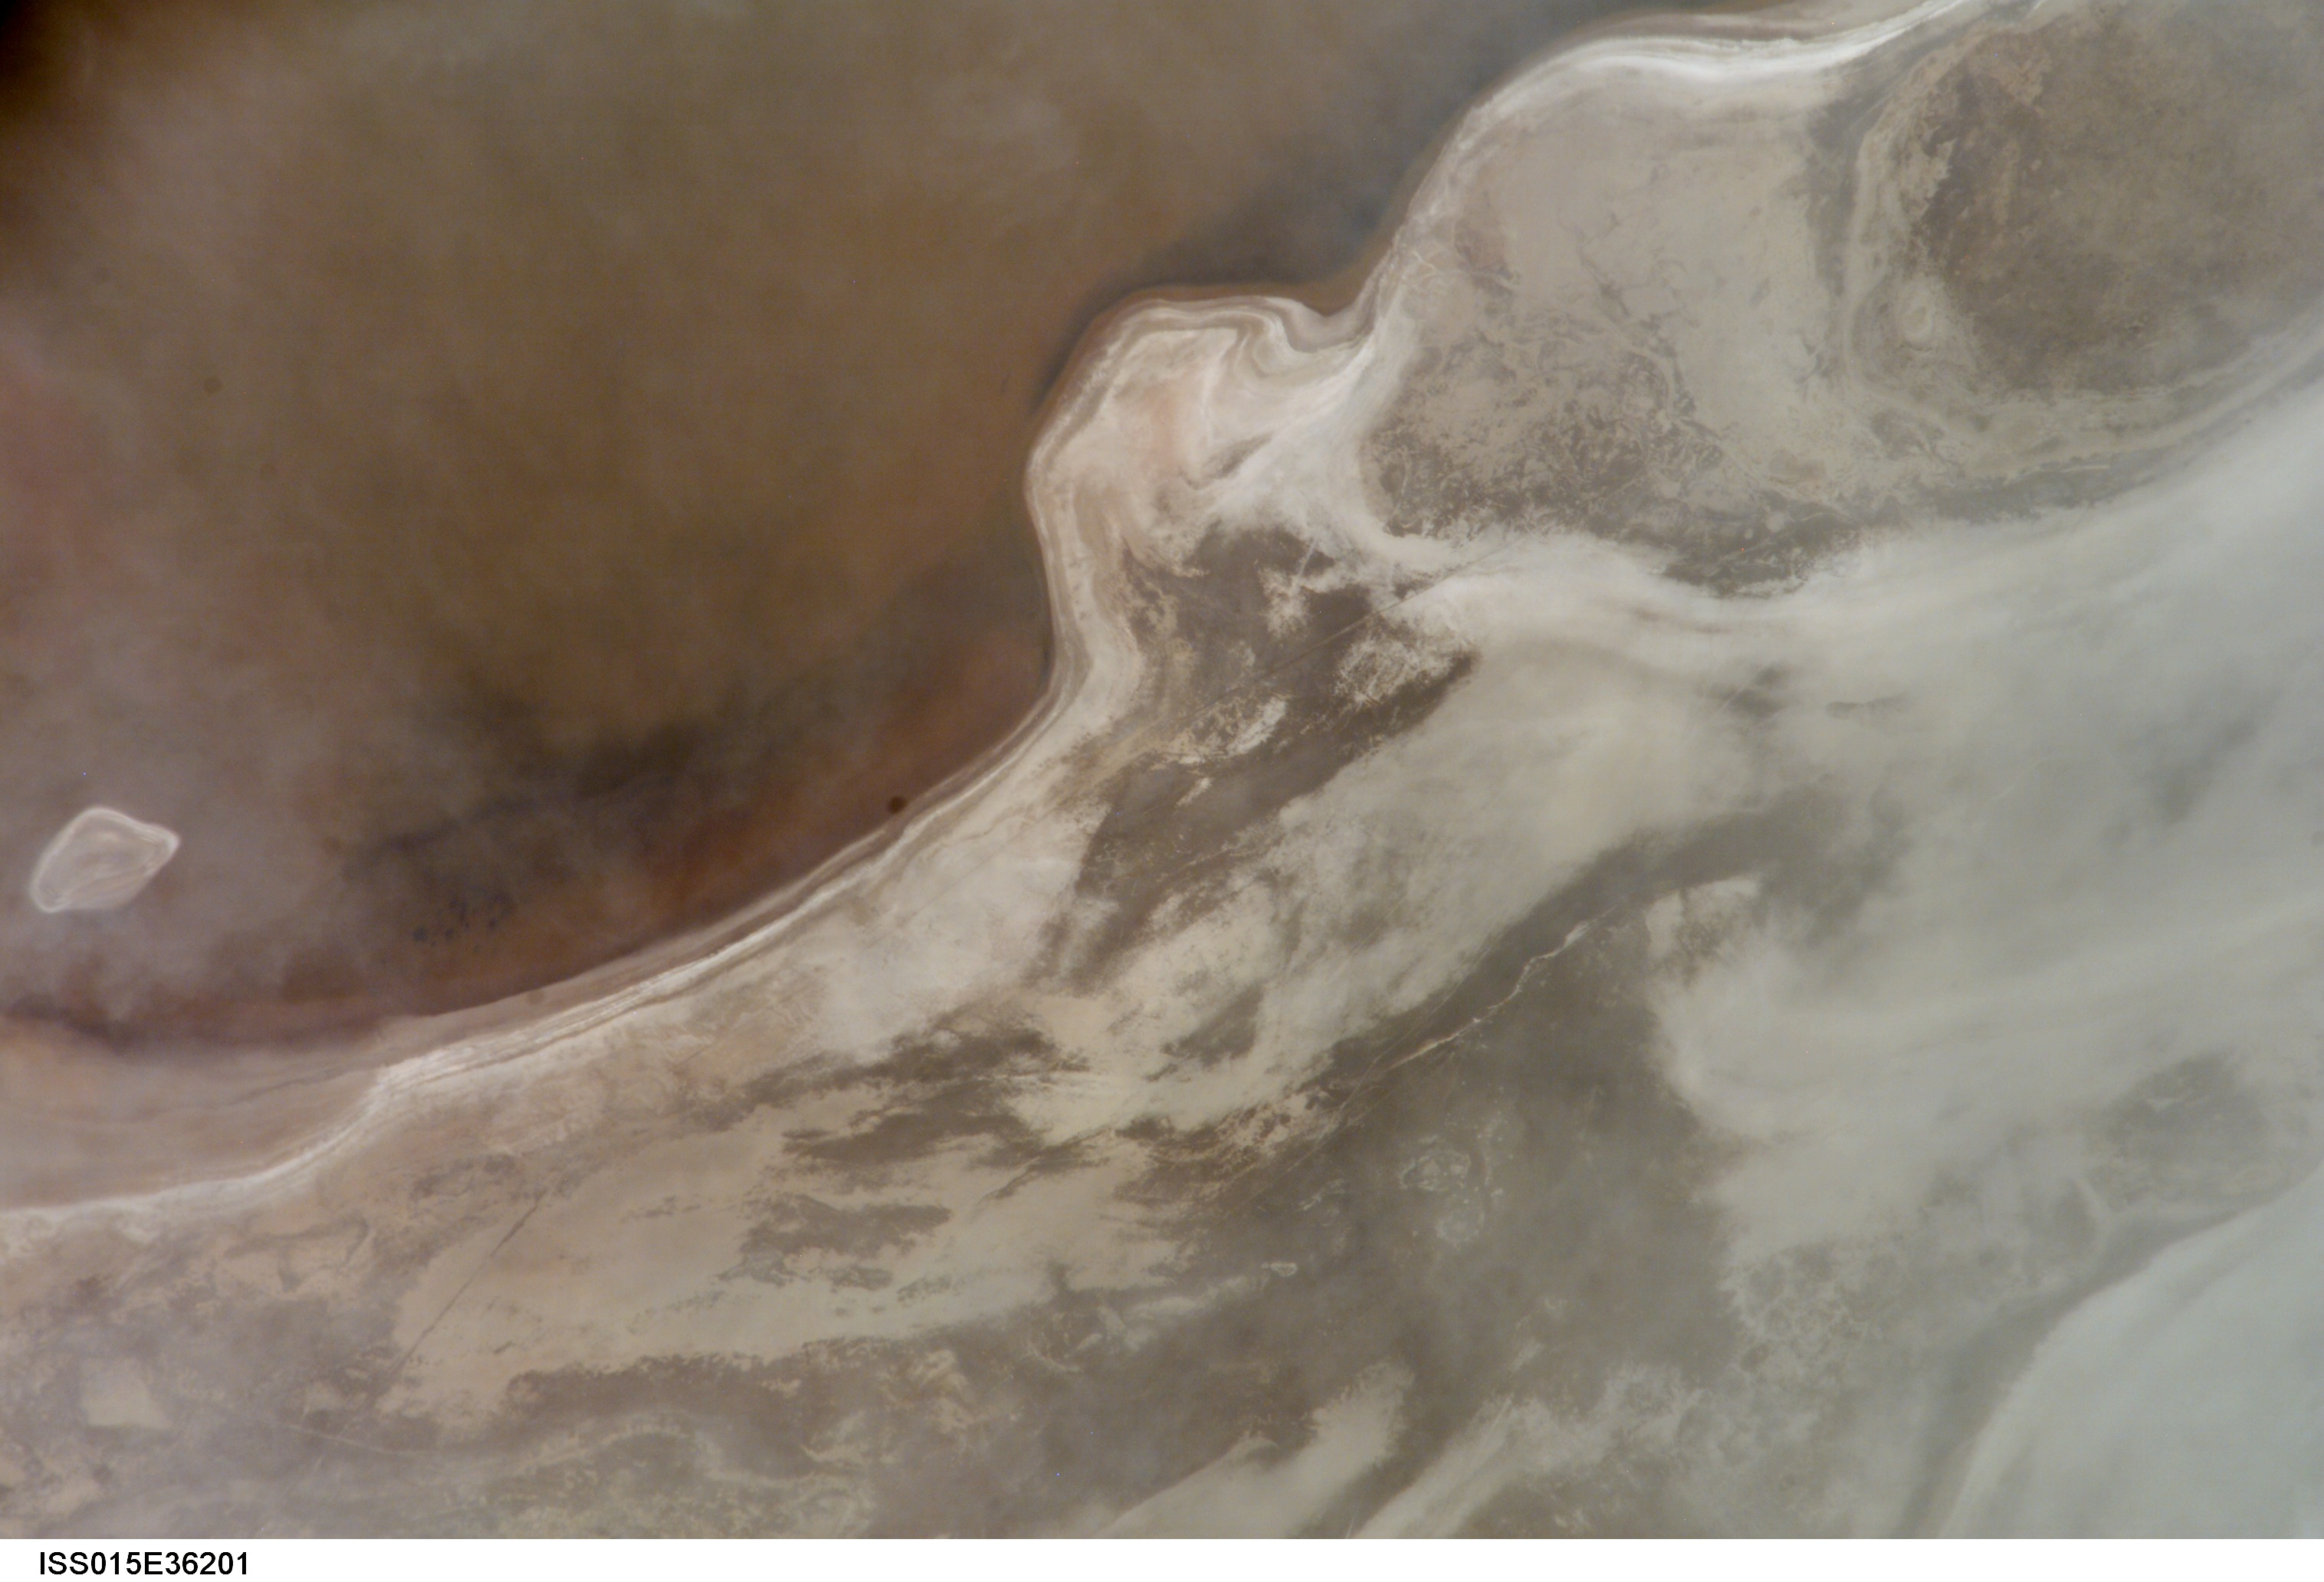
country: BOLIVIA
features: NW. LAGO POOPO
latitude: -18.7
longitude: -67.1
